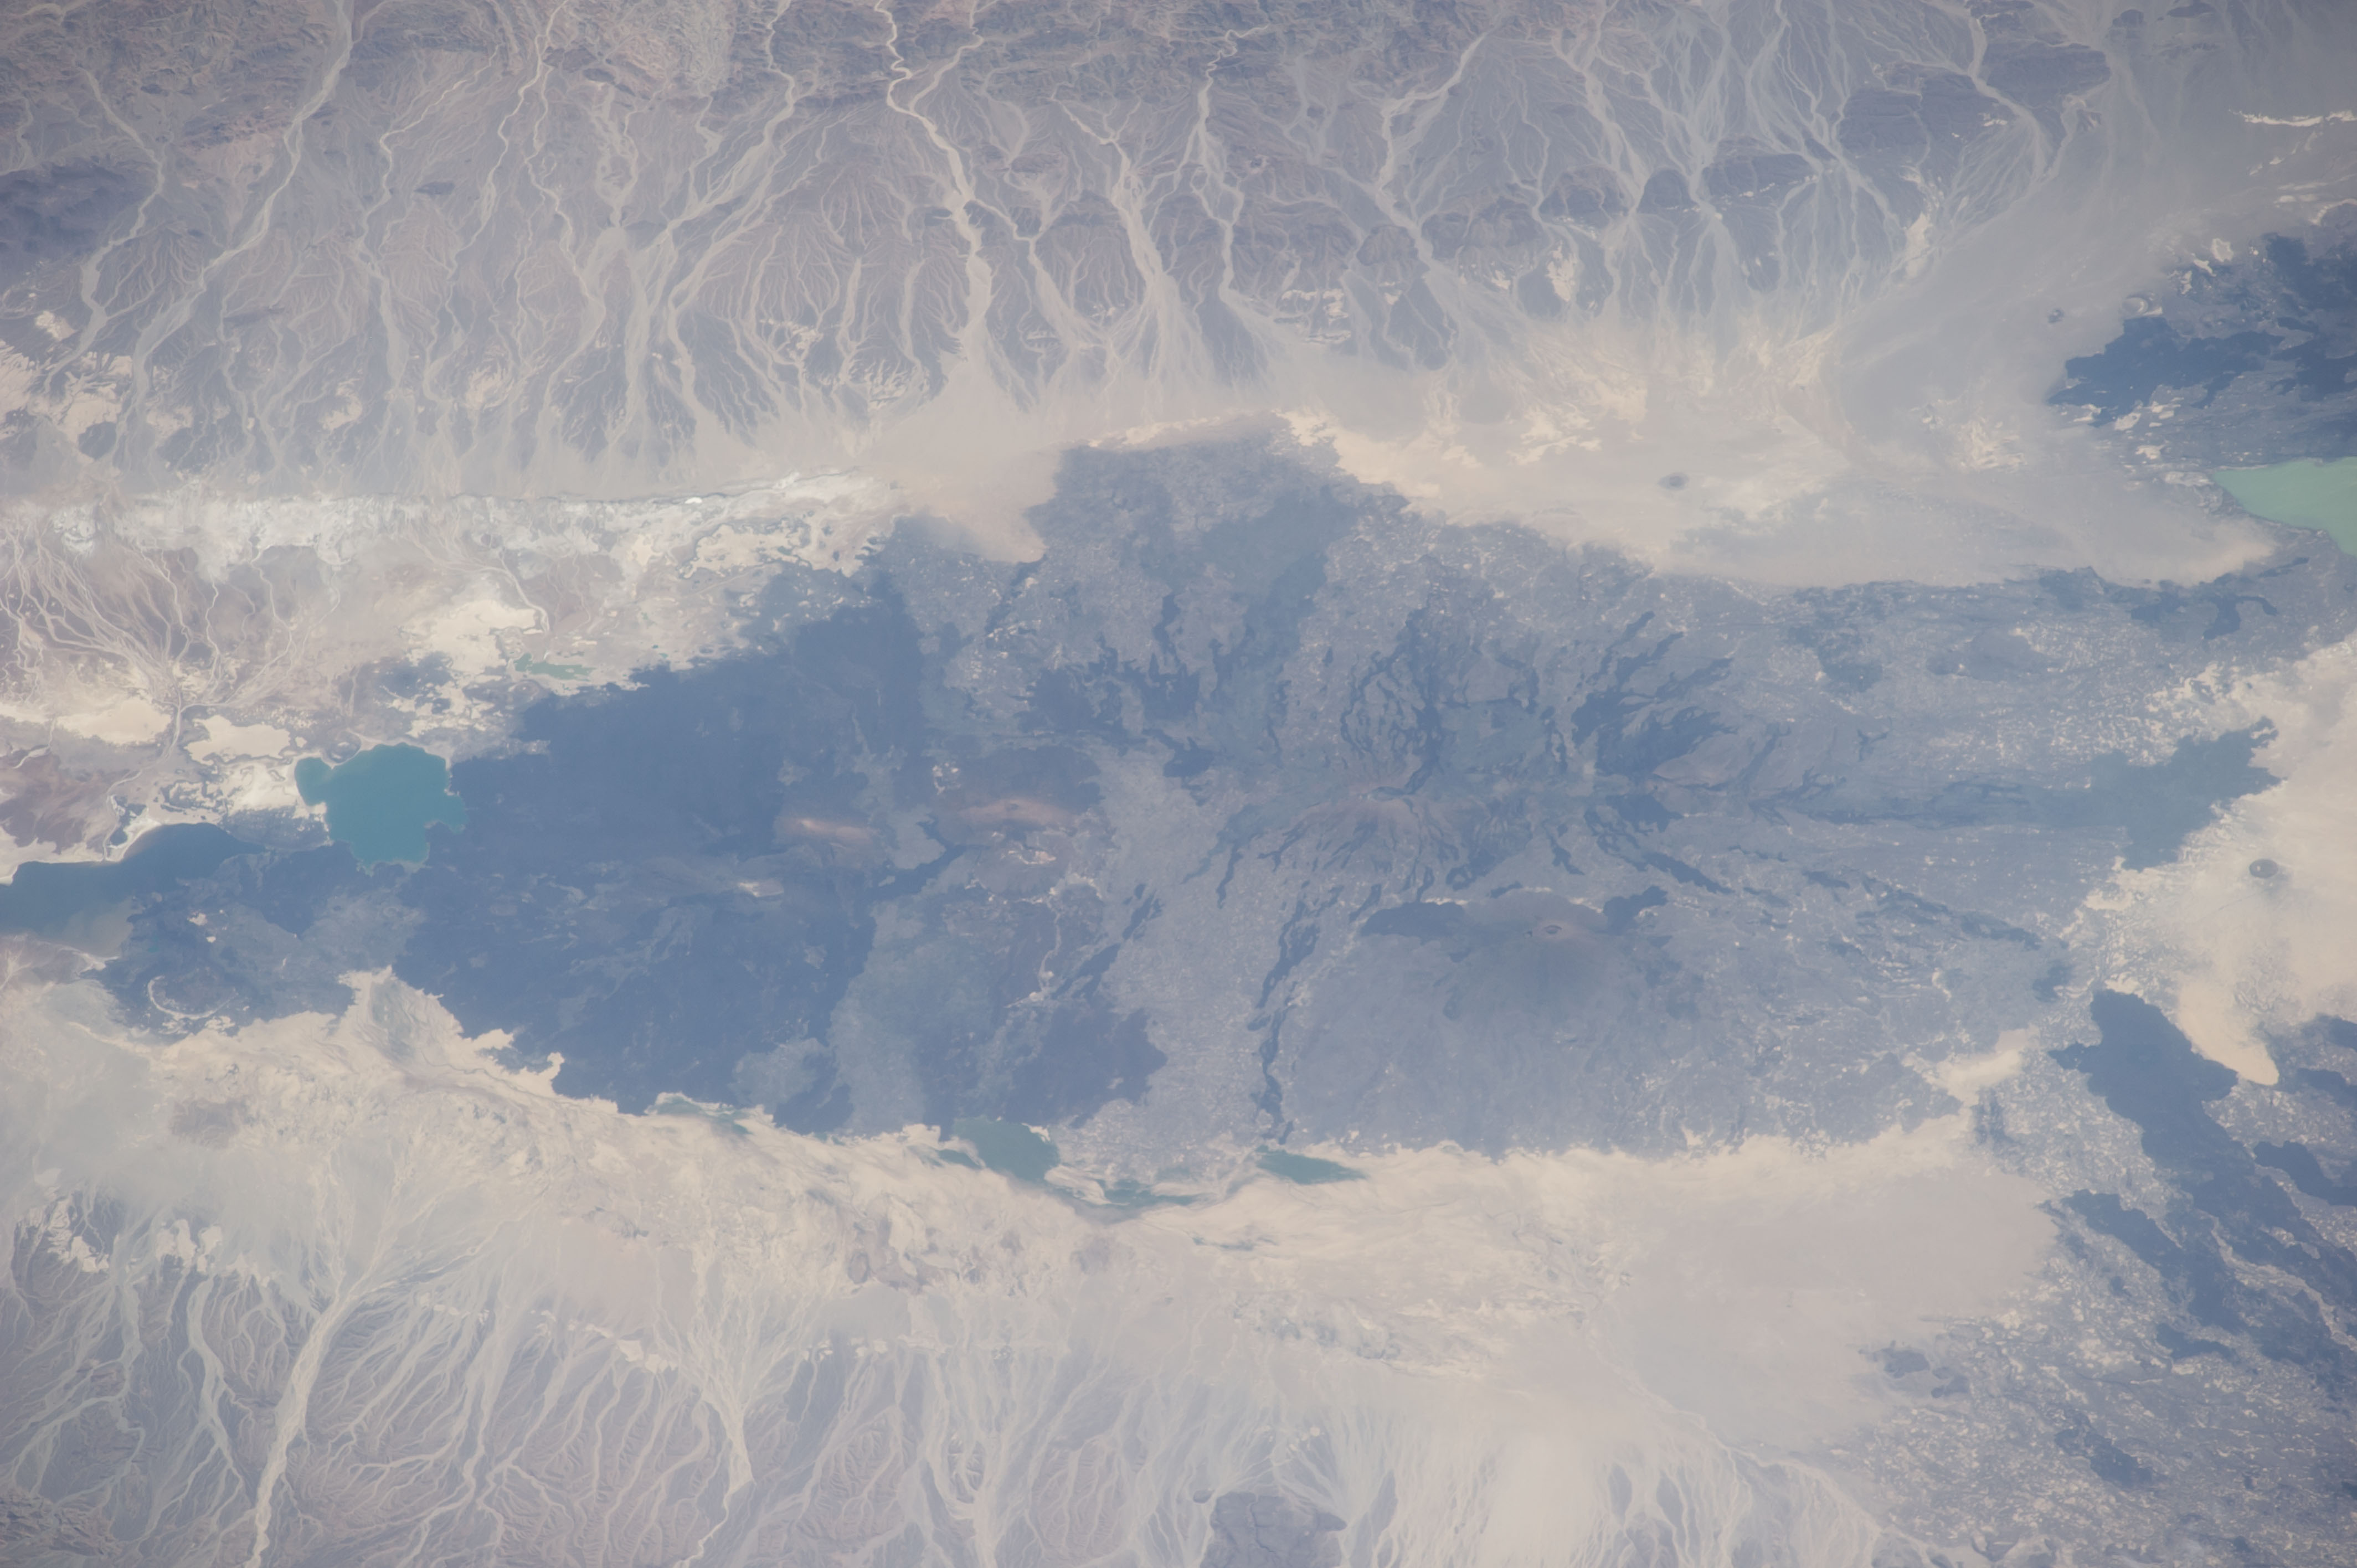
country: ETHIOPIA
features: ETHIOPIA, LAKE BAKILI, LAKE AFRERA,ETHIOPIA, LAKE AFERA, MOUNTAIN, LAKE BAKLI, LAKE KARUM,ERTA ALE VOL.
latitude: 13.7
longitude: 40.6
